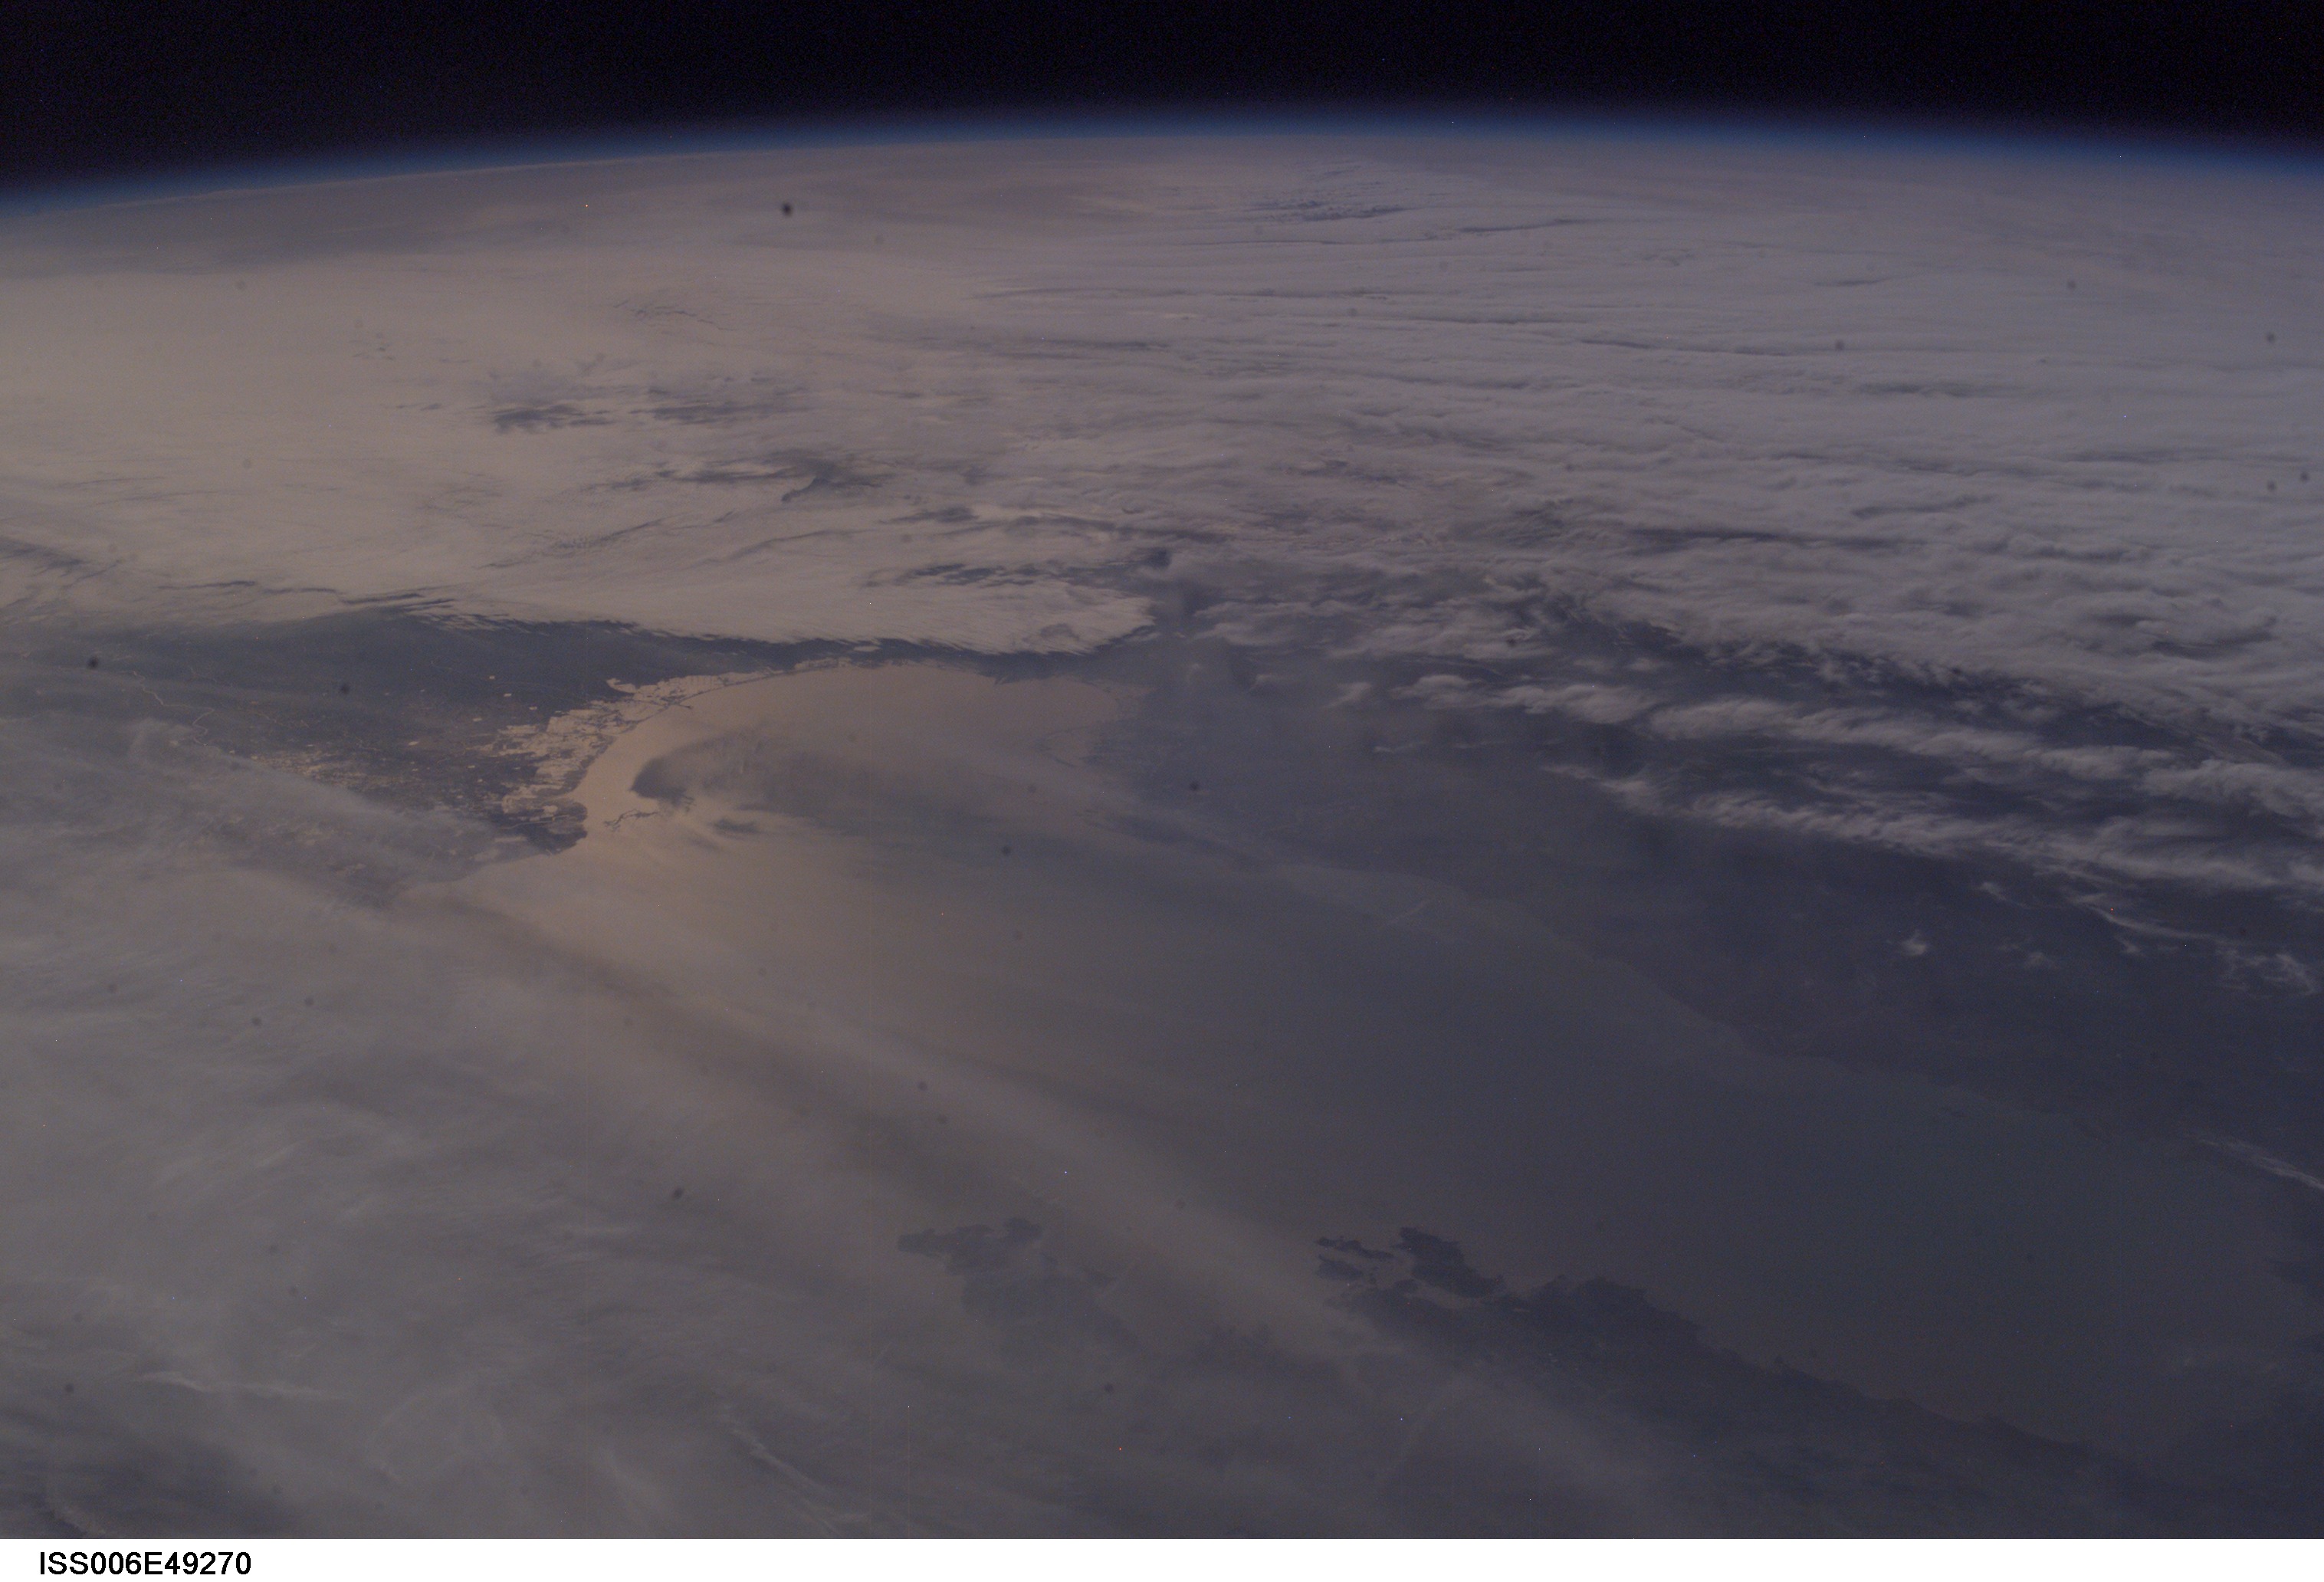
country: CHINA
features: PAN-BOHAI BAY, SUNGLINT
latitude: 39.0
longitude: 118.5
